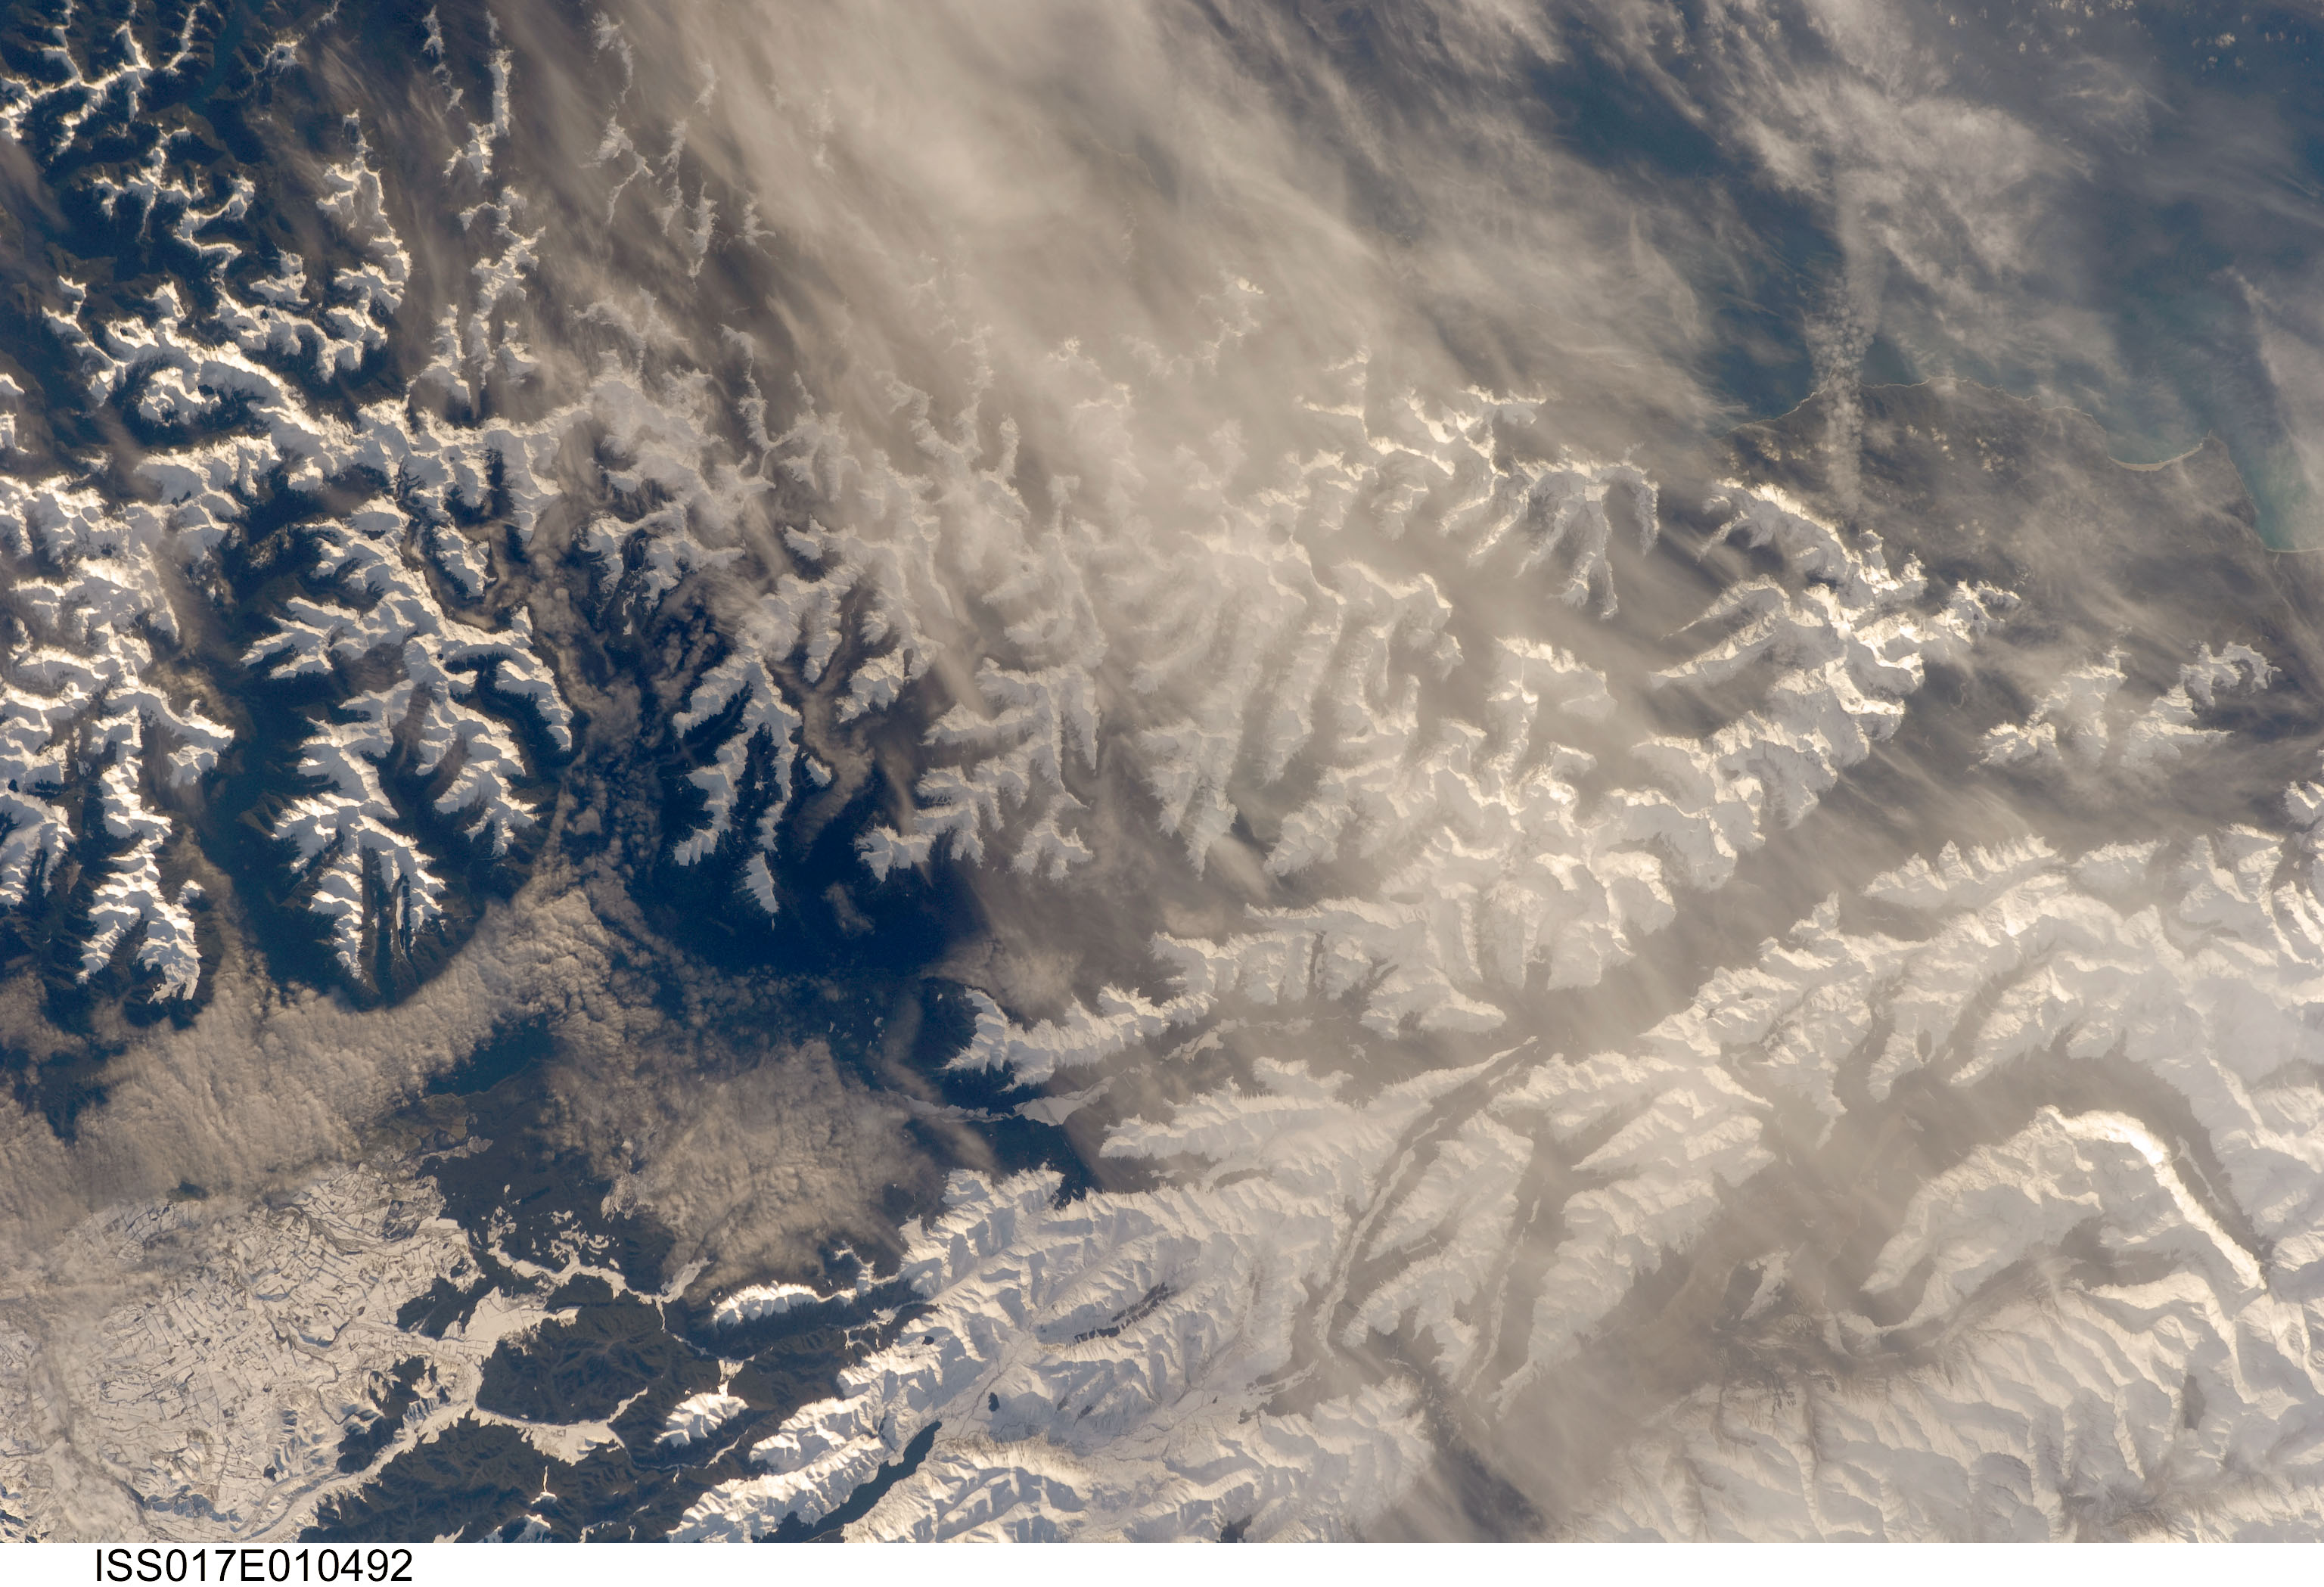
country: NEW ZEALAND-SI
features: FRANKLIN & HUMBOLDT MTS.
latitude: -45.0
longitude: 168.0
